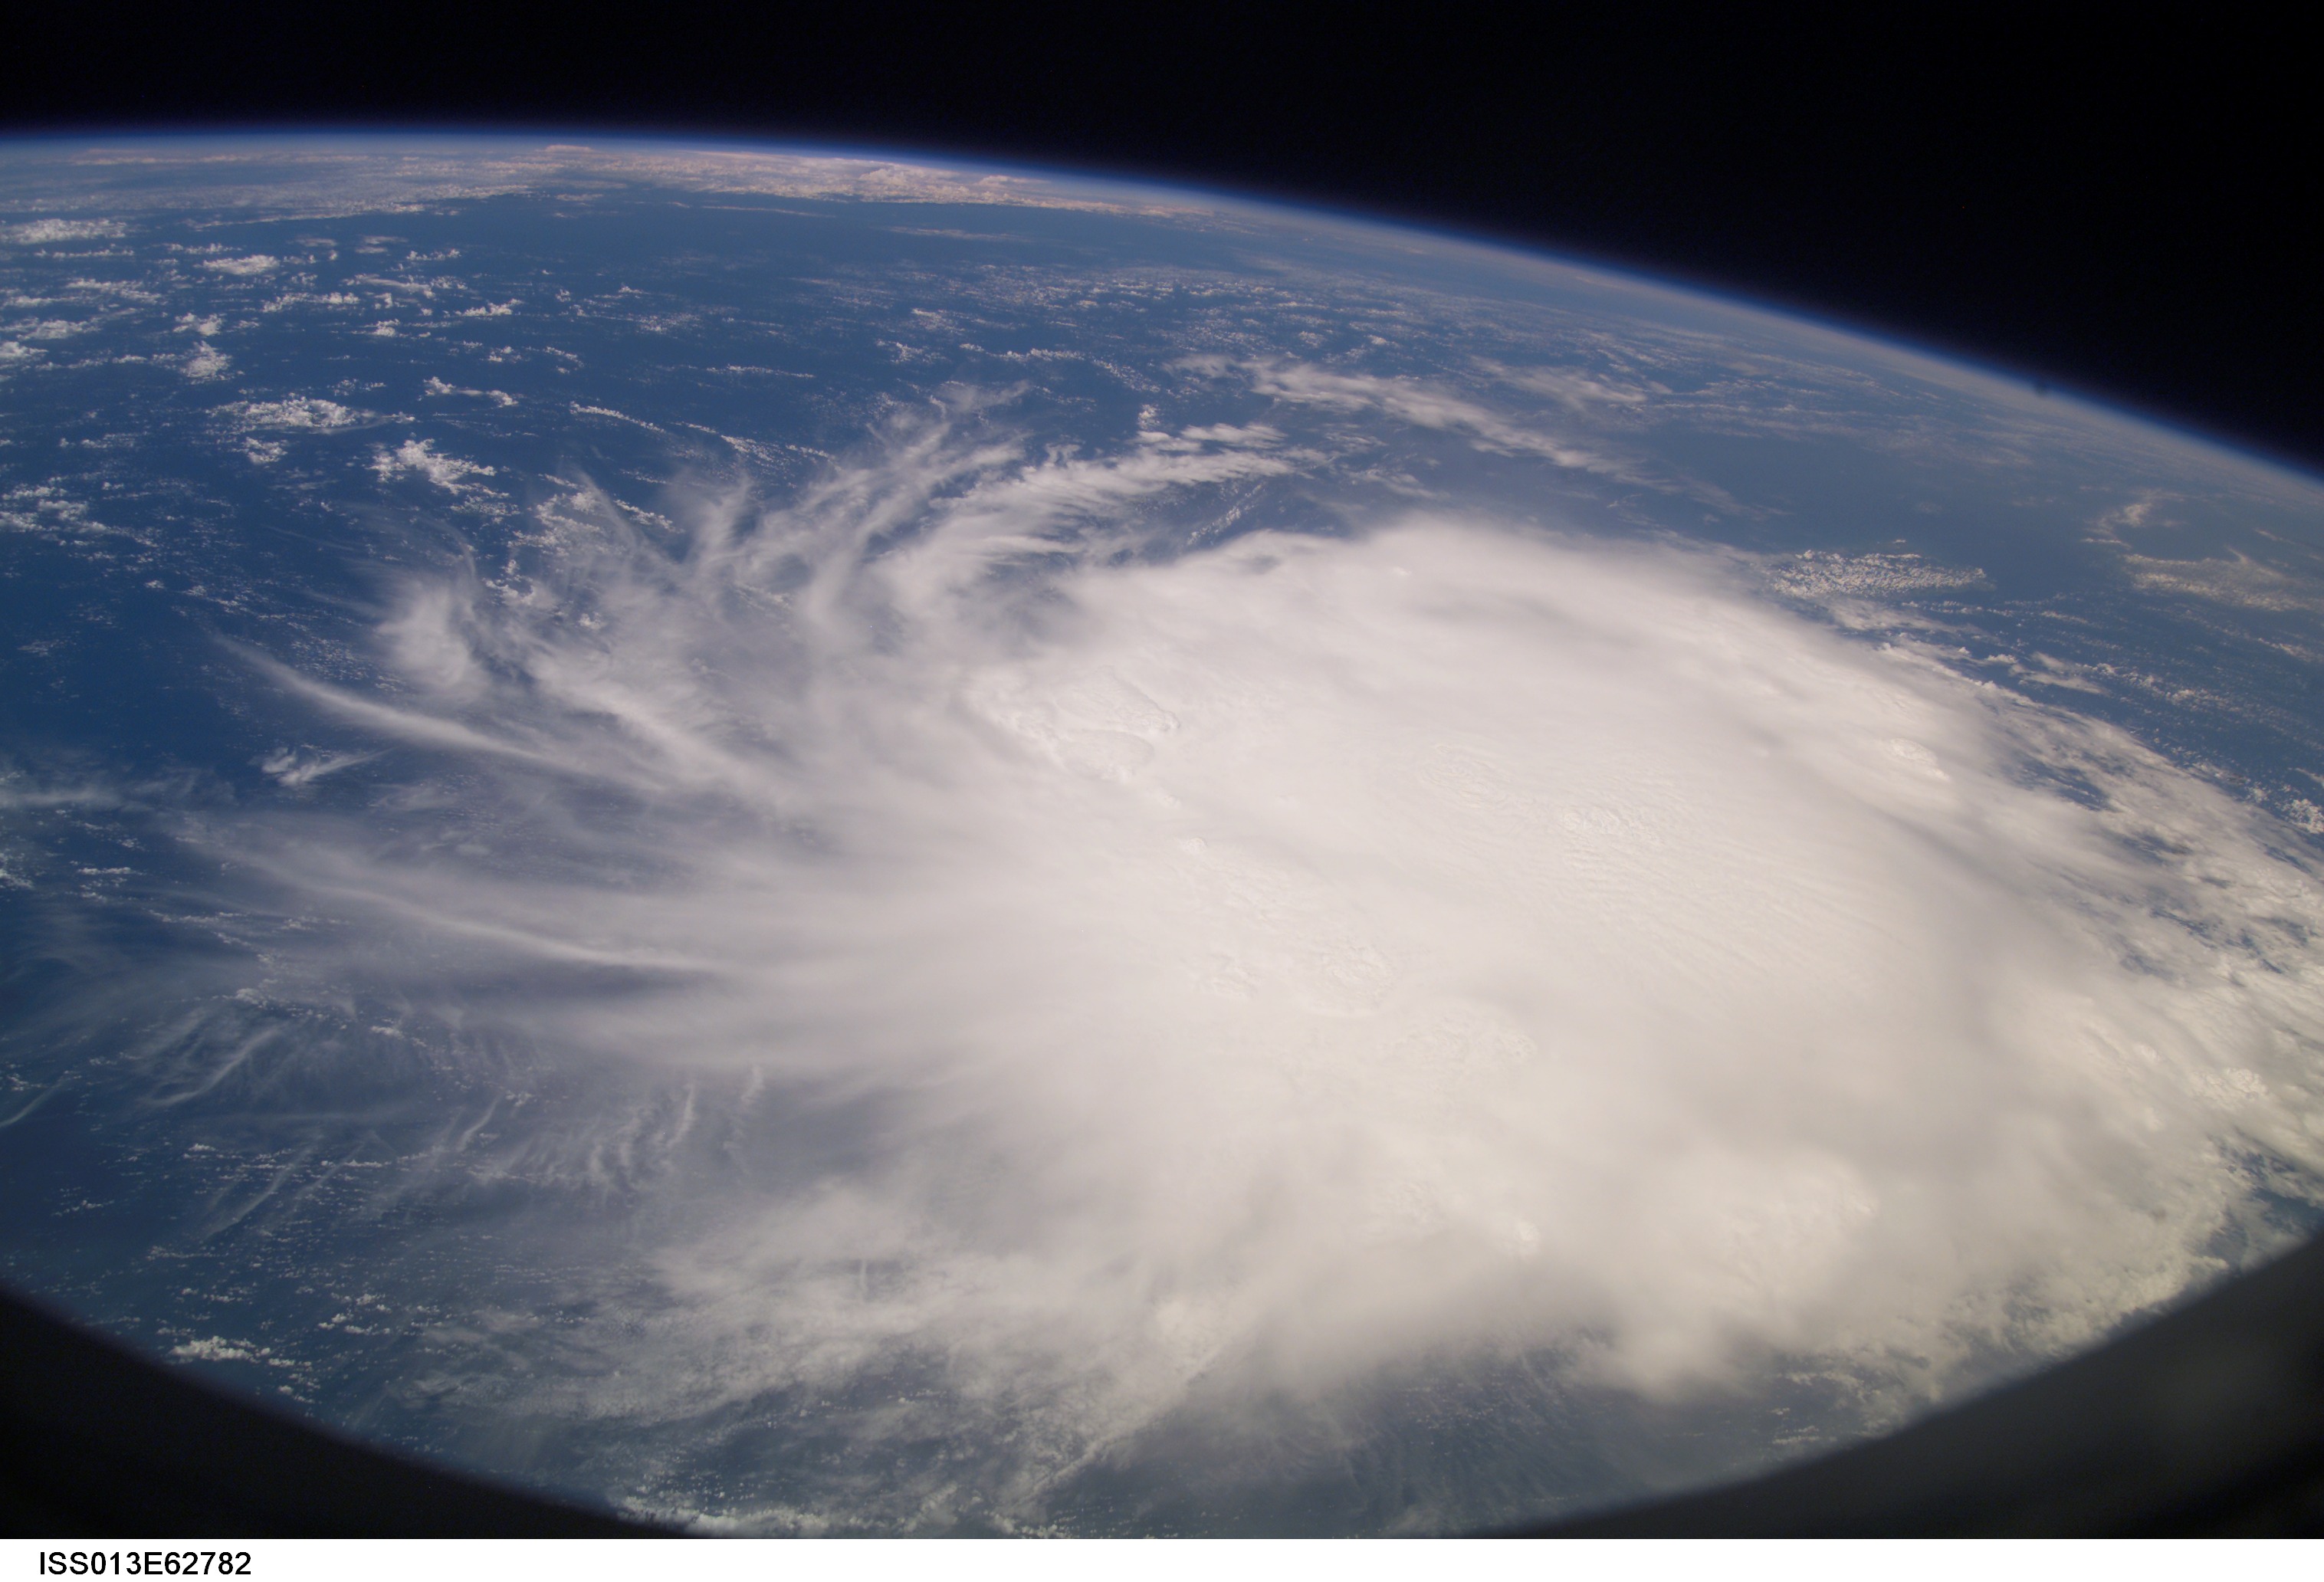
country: ATLANTIC OCEAN
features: PAN-TROPICAL STORM CHRIS
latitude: 19.2
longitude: -63.4
